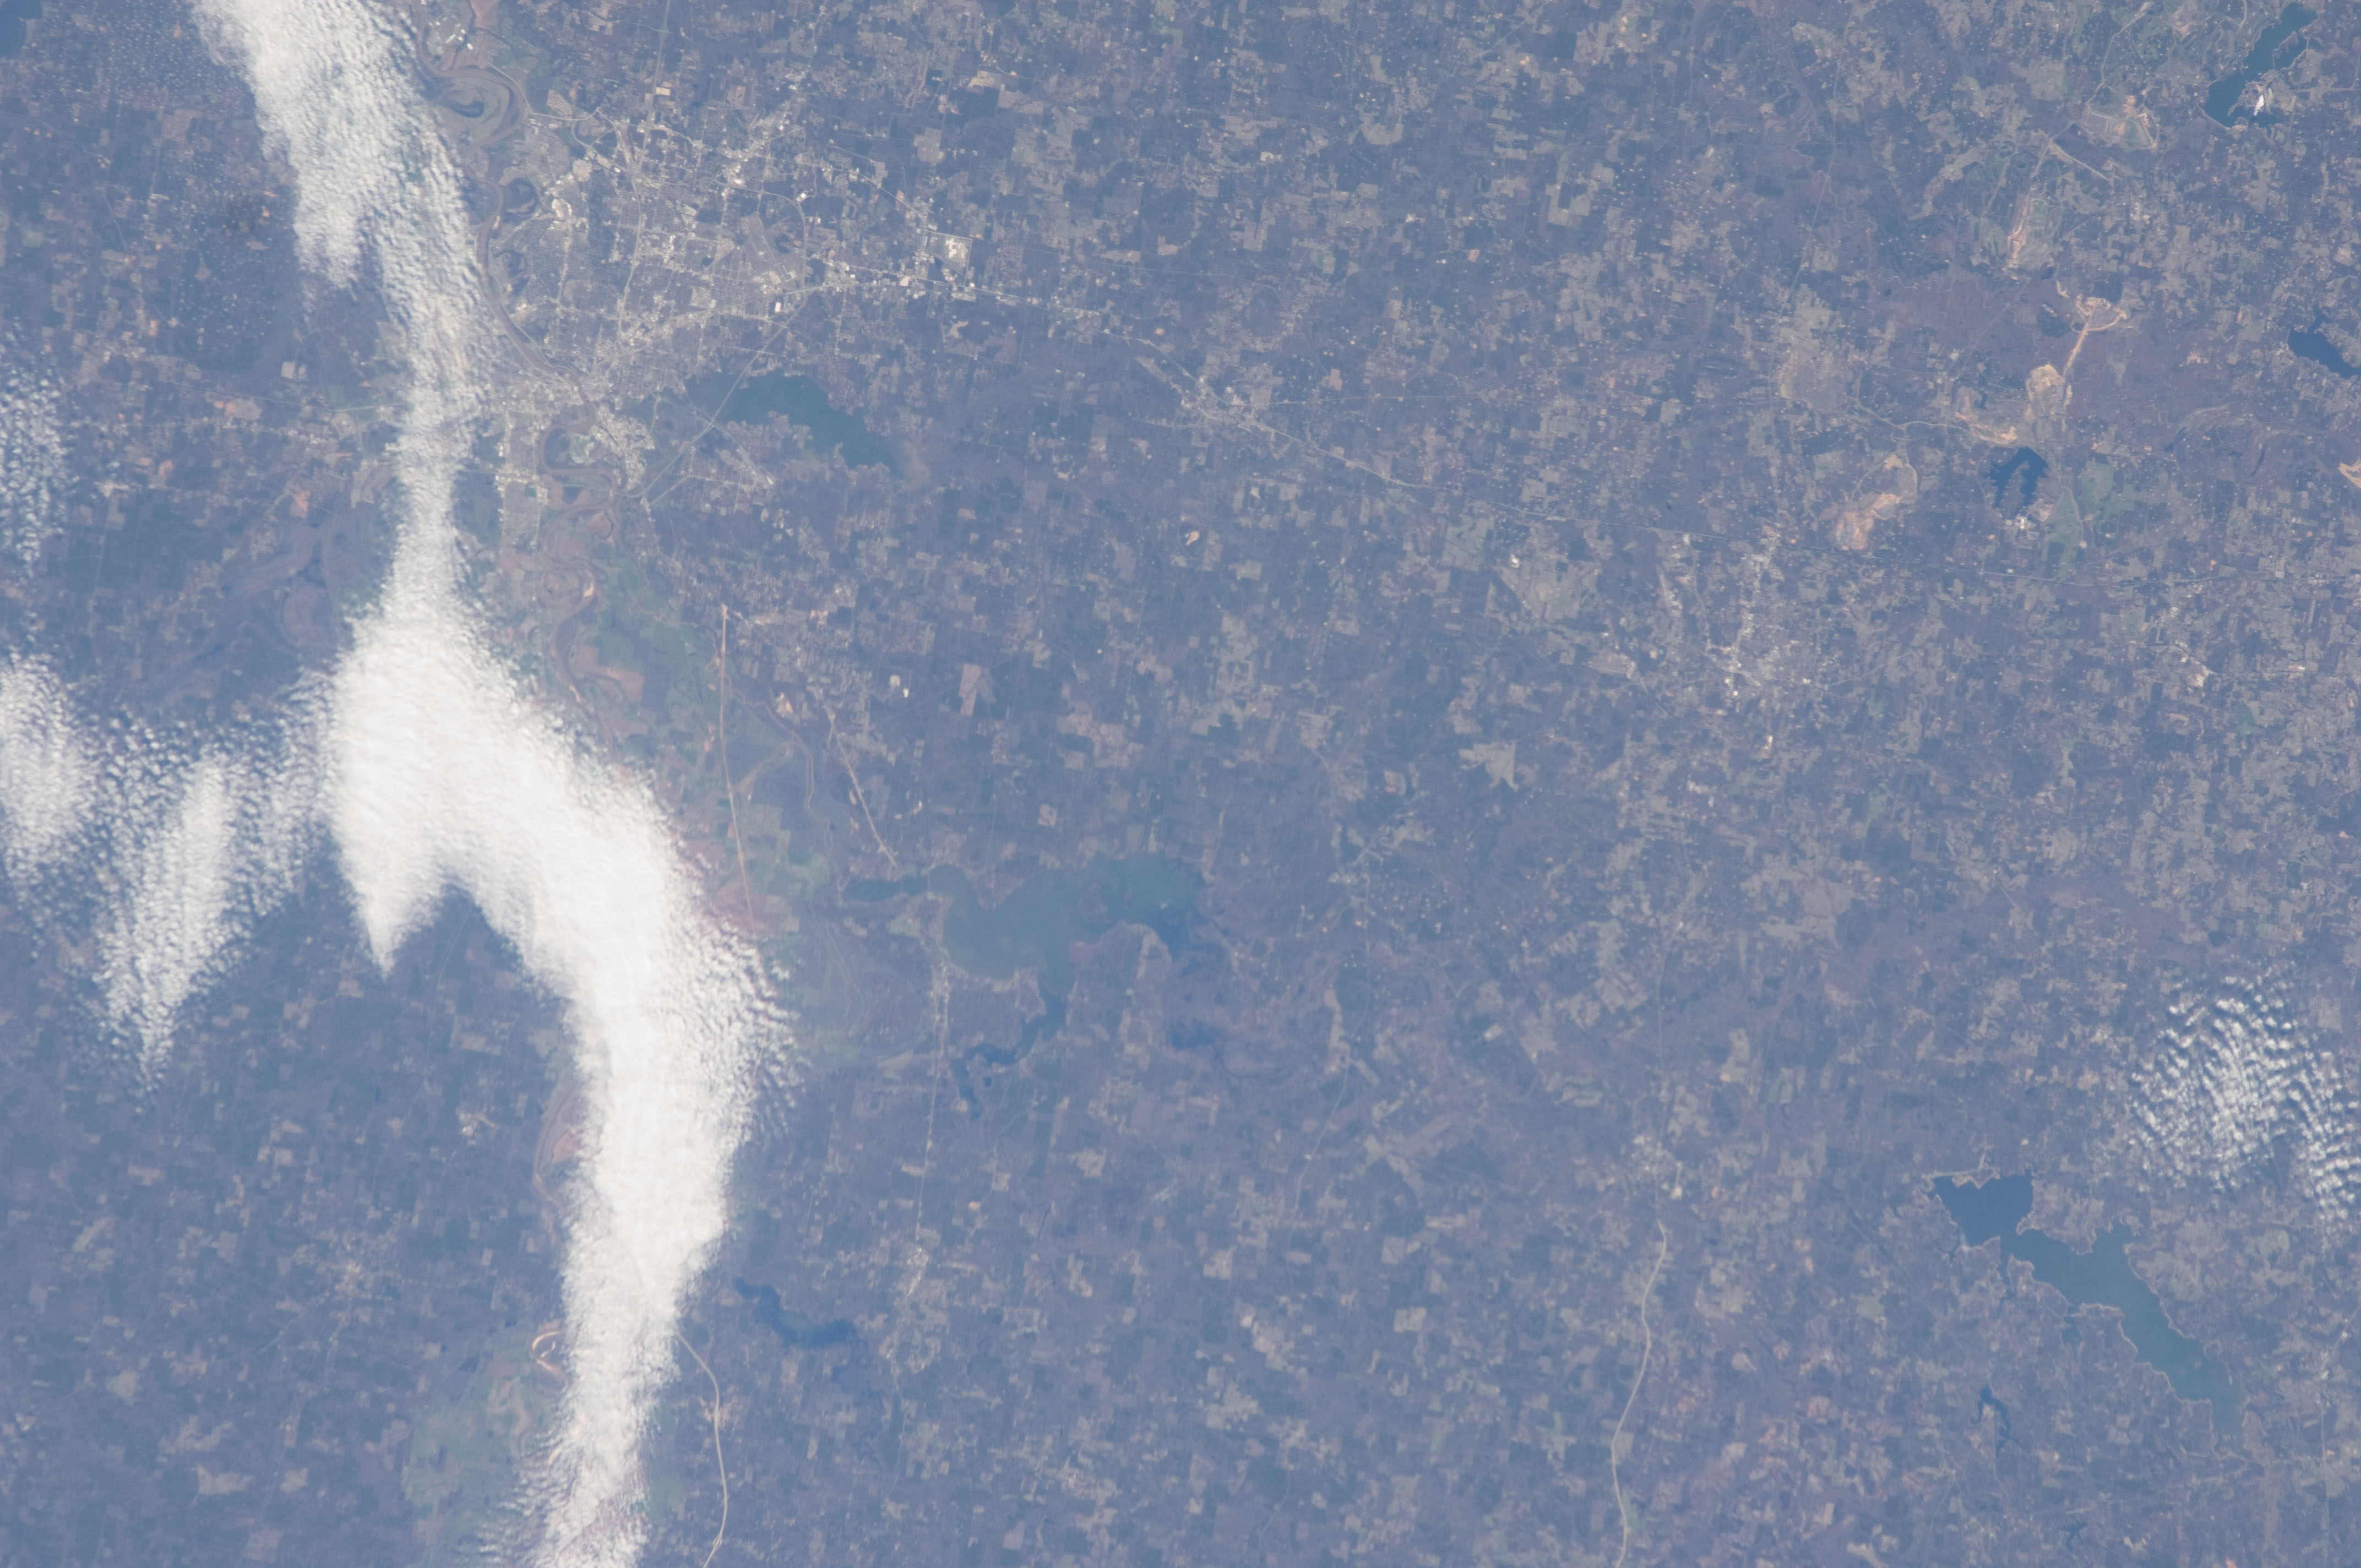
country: USA-LOUISIANA
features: SHREVEPORT, BOSSIER CITY, HAUGHTON, CADDO L., RED R.
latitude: 32.6
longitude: -94.0
